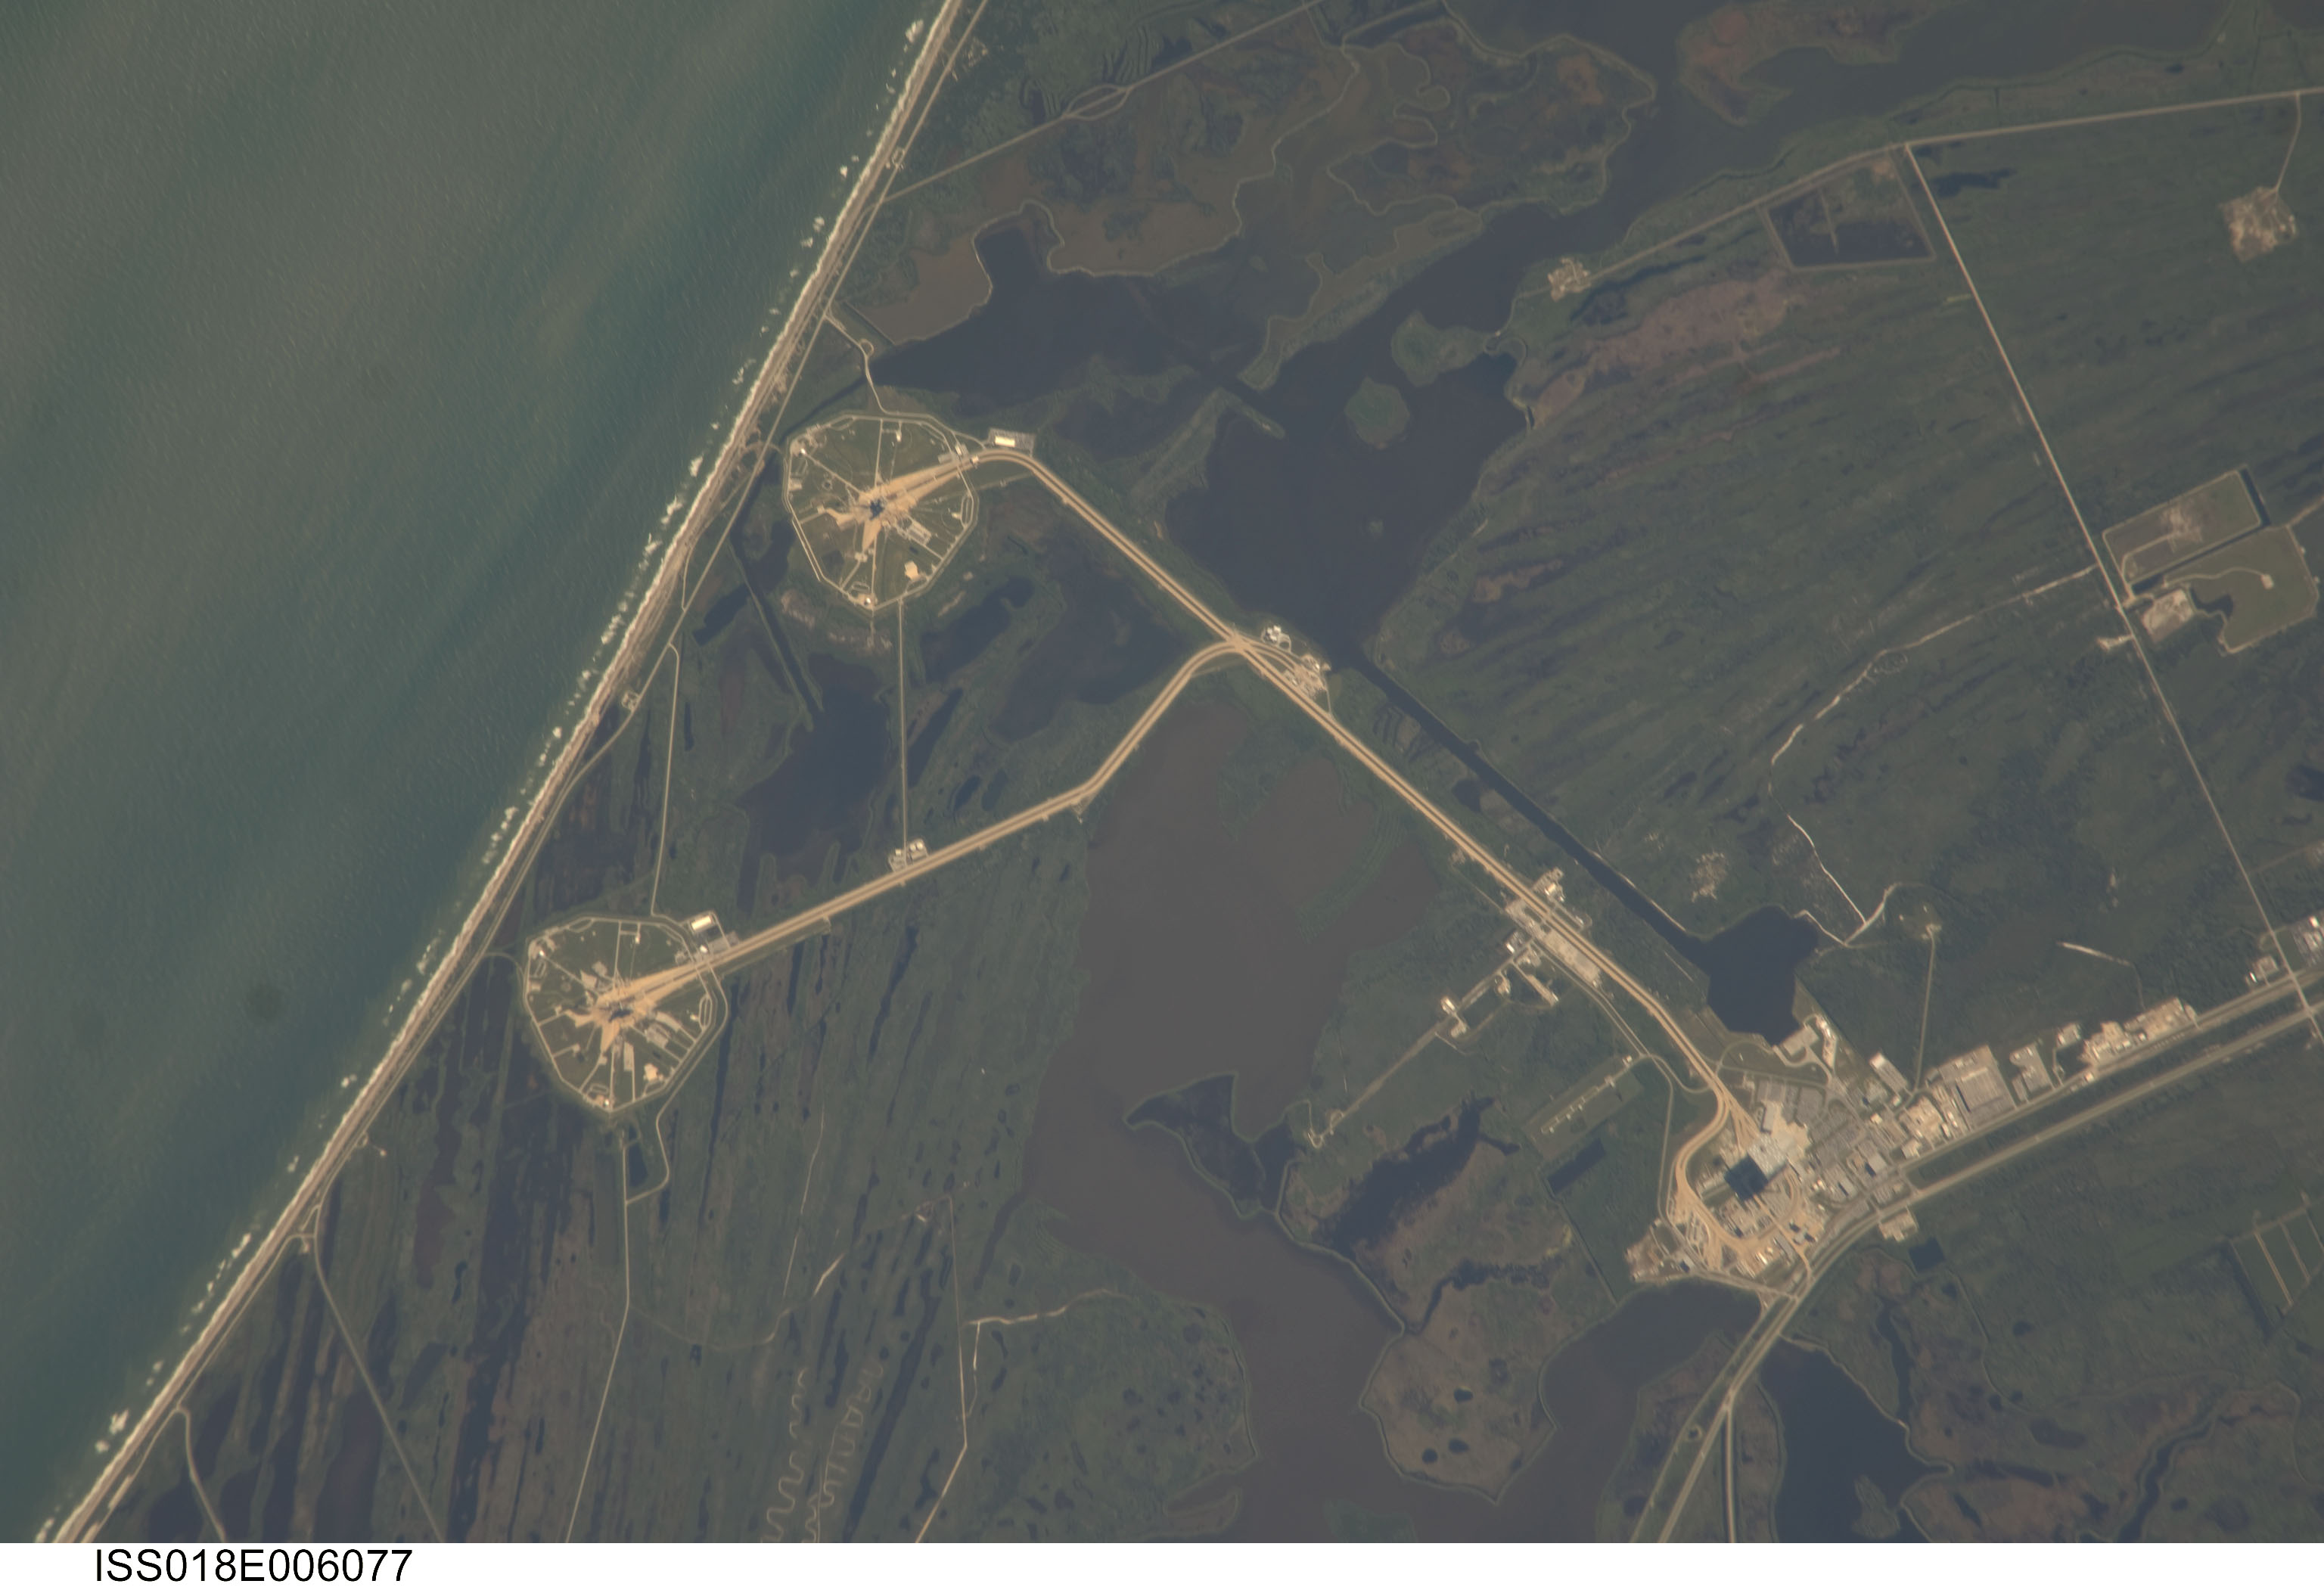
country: USA-FLORIDA
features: KENNEDY SPACE CENTER, LAUNCH COMPLEX
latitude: 28.6
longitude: -80.6
